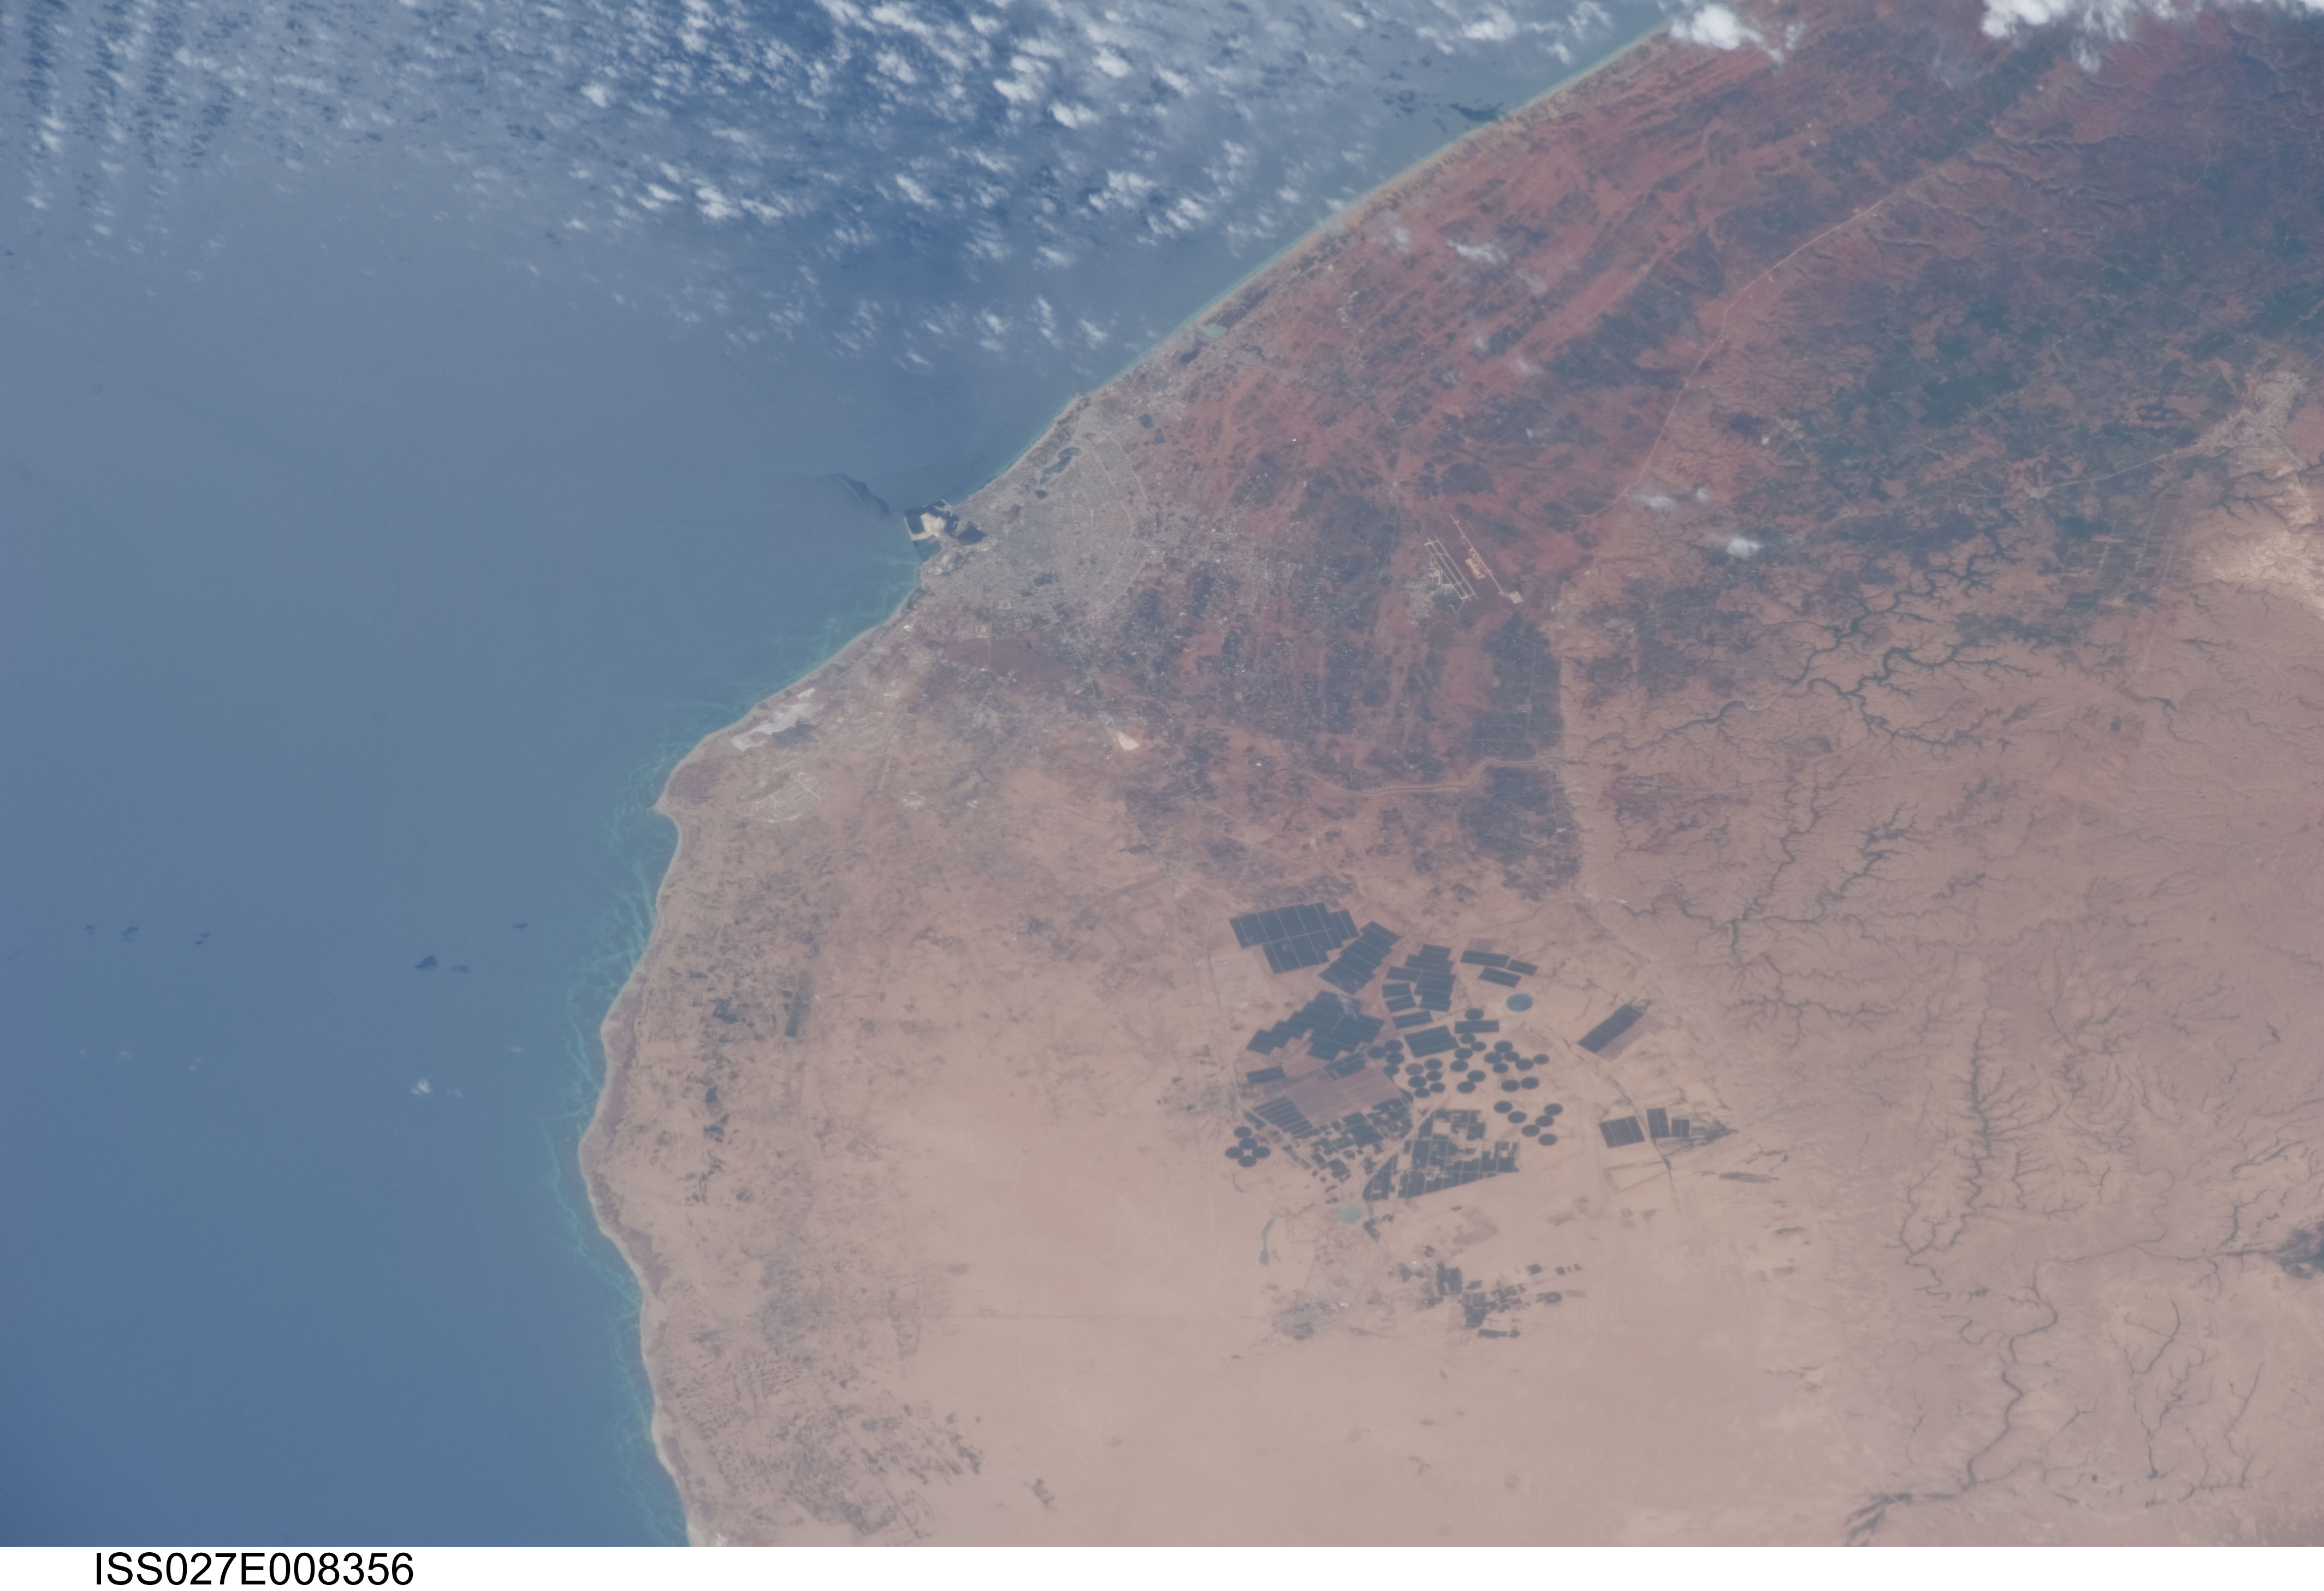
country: LIBYA
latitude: 32.0
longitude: 20.2
